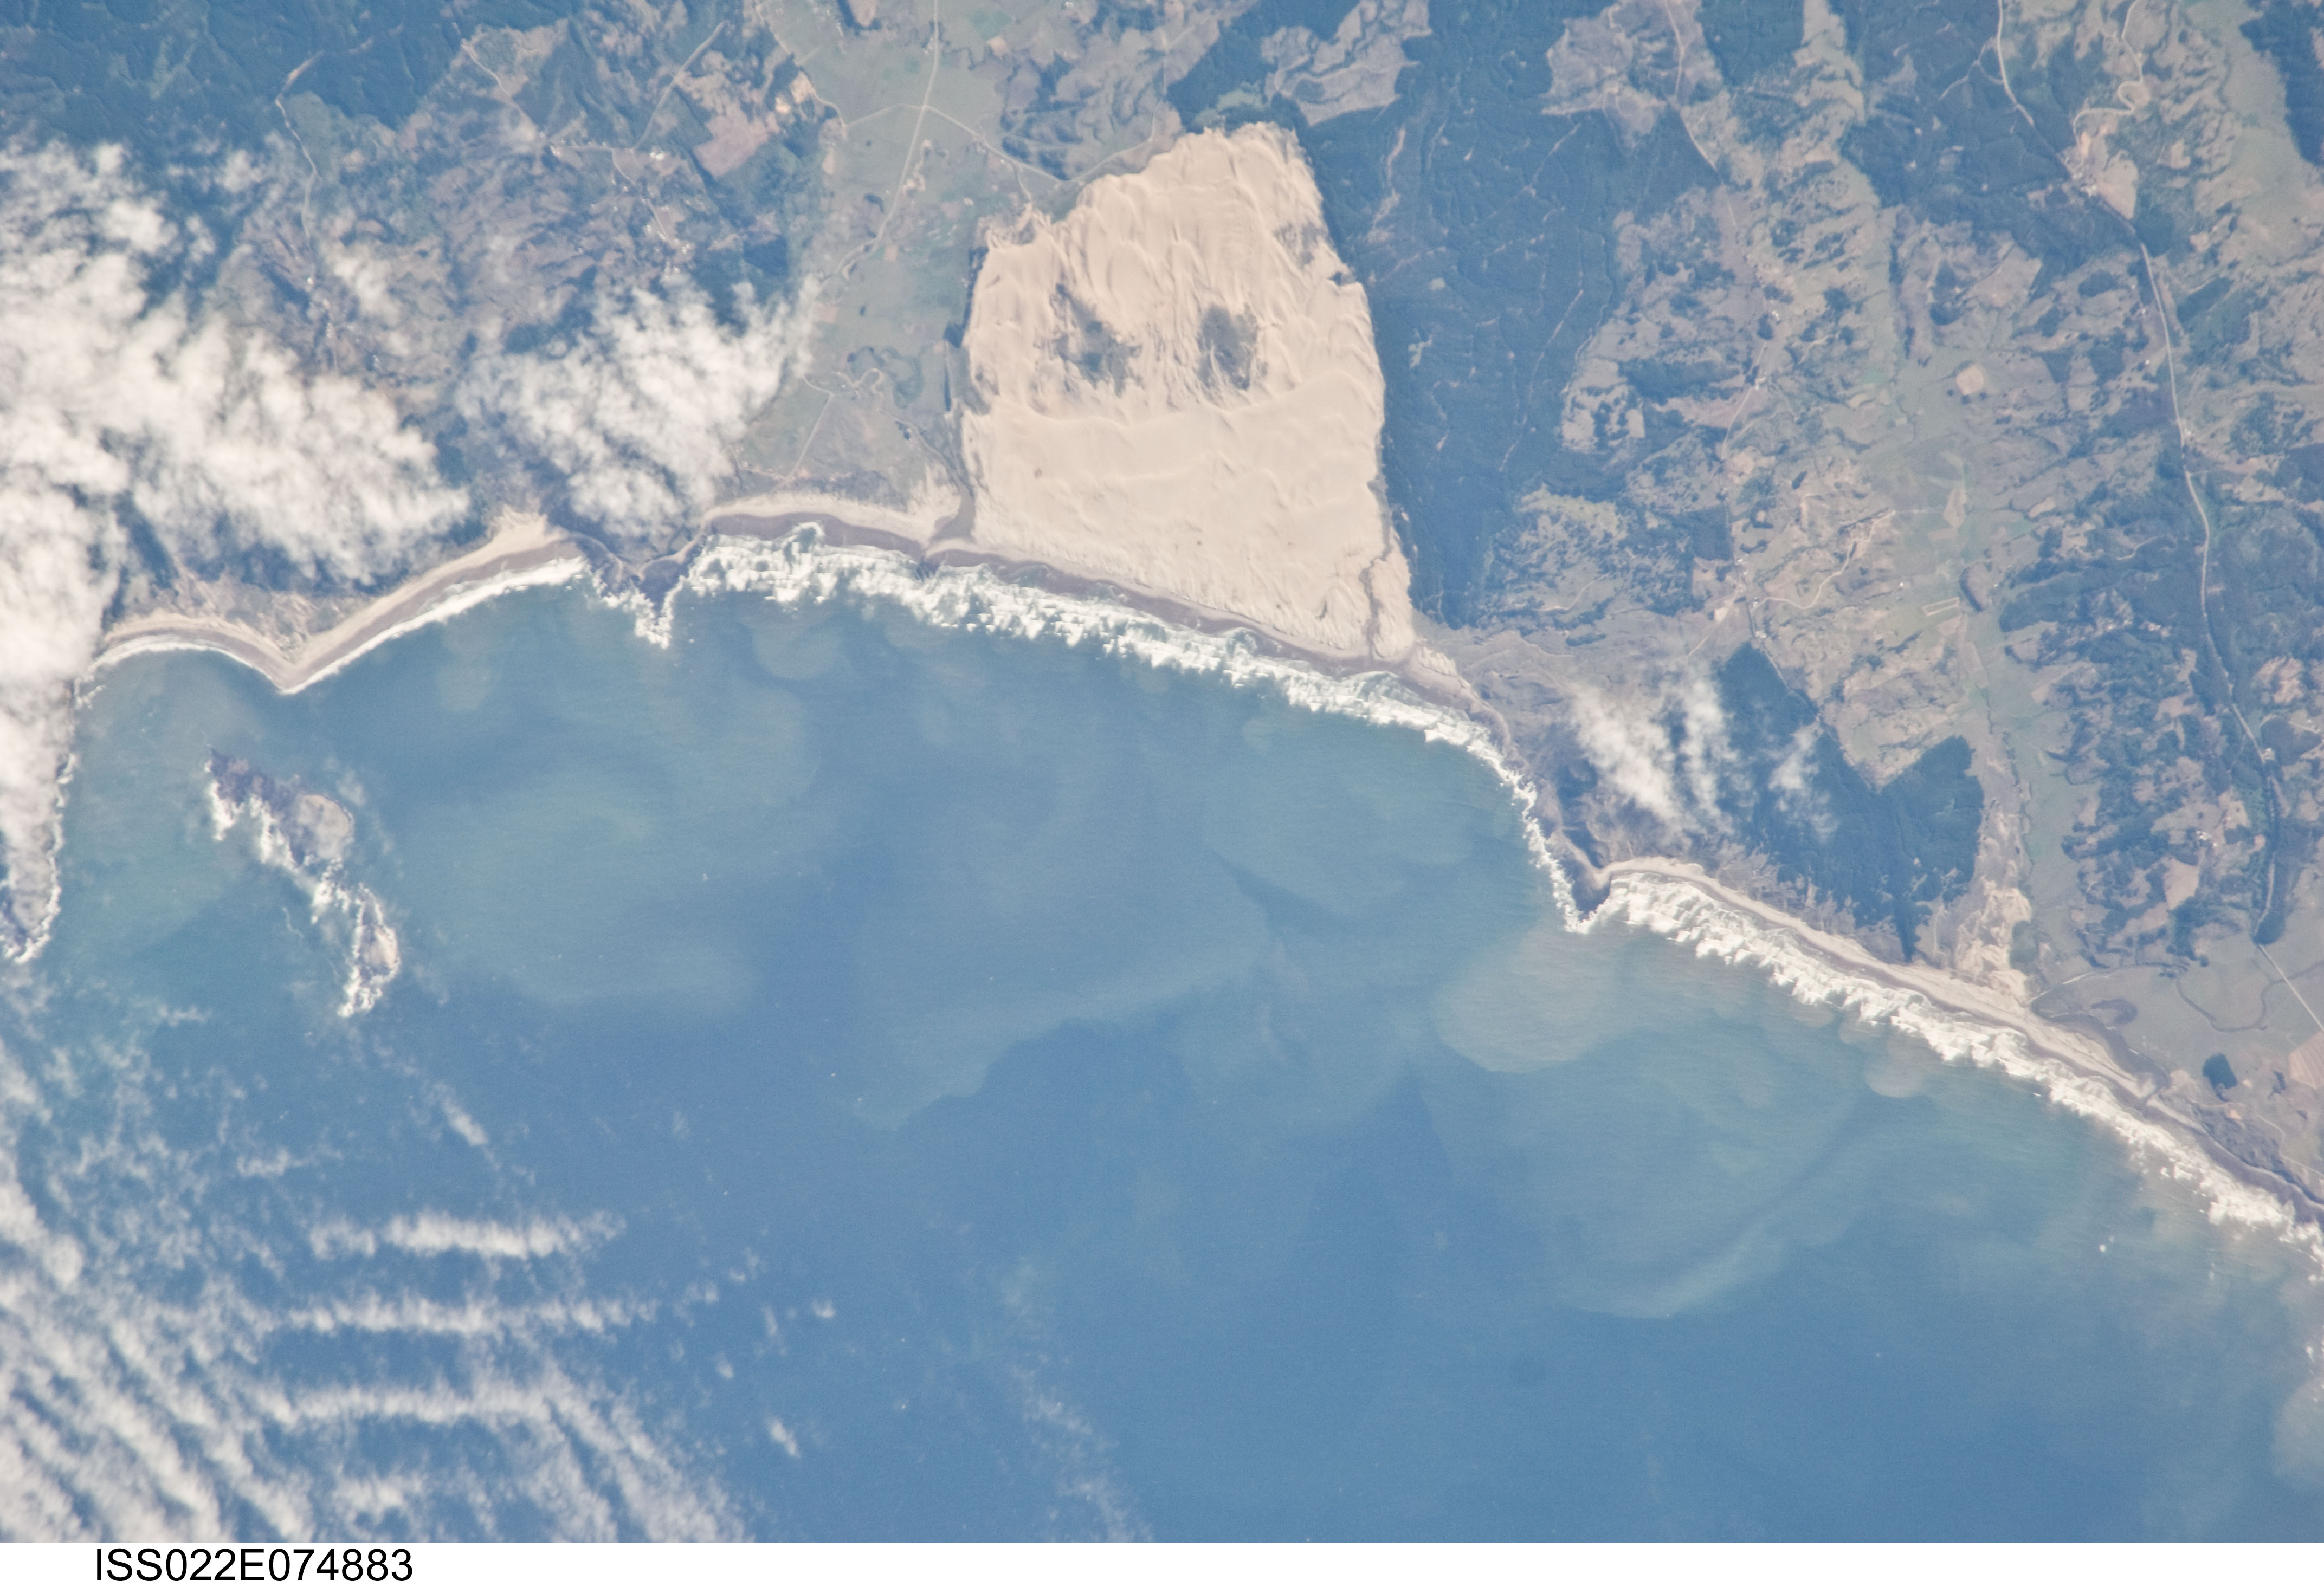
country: CHILE
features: FRUTILLAR AREA, CARNERO B., COAST, DUNES
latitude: -37.4
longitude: -73.6
